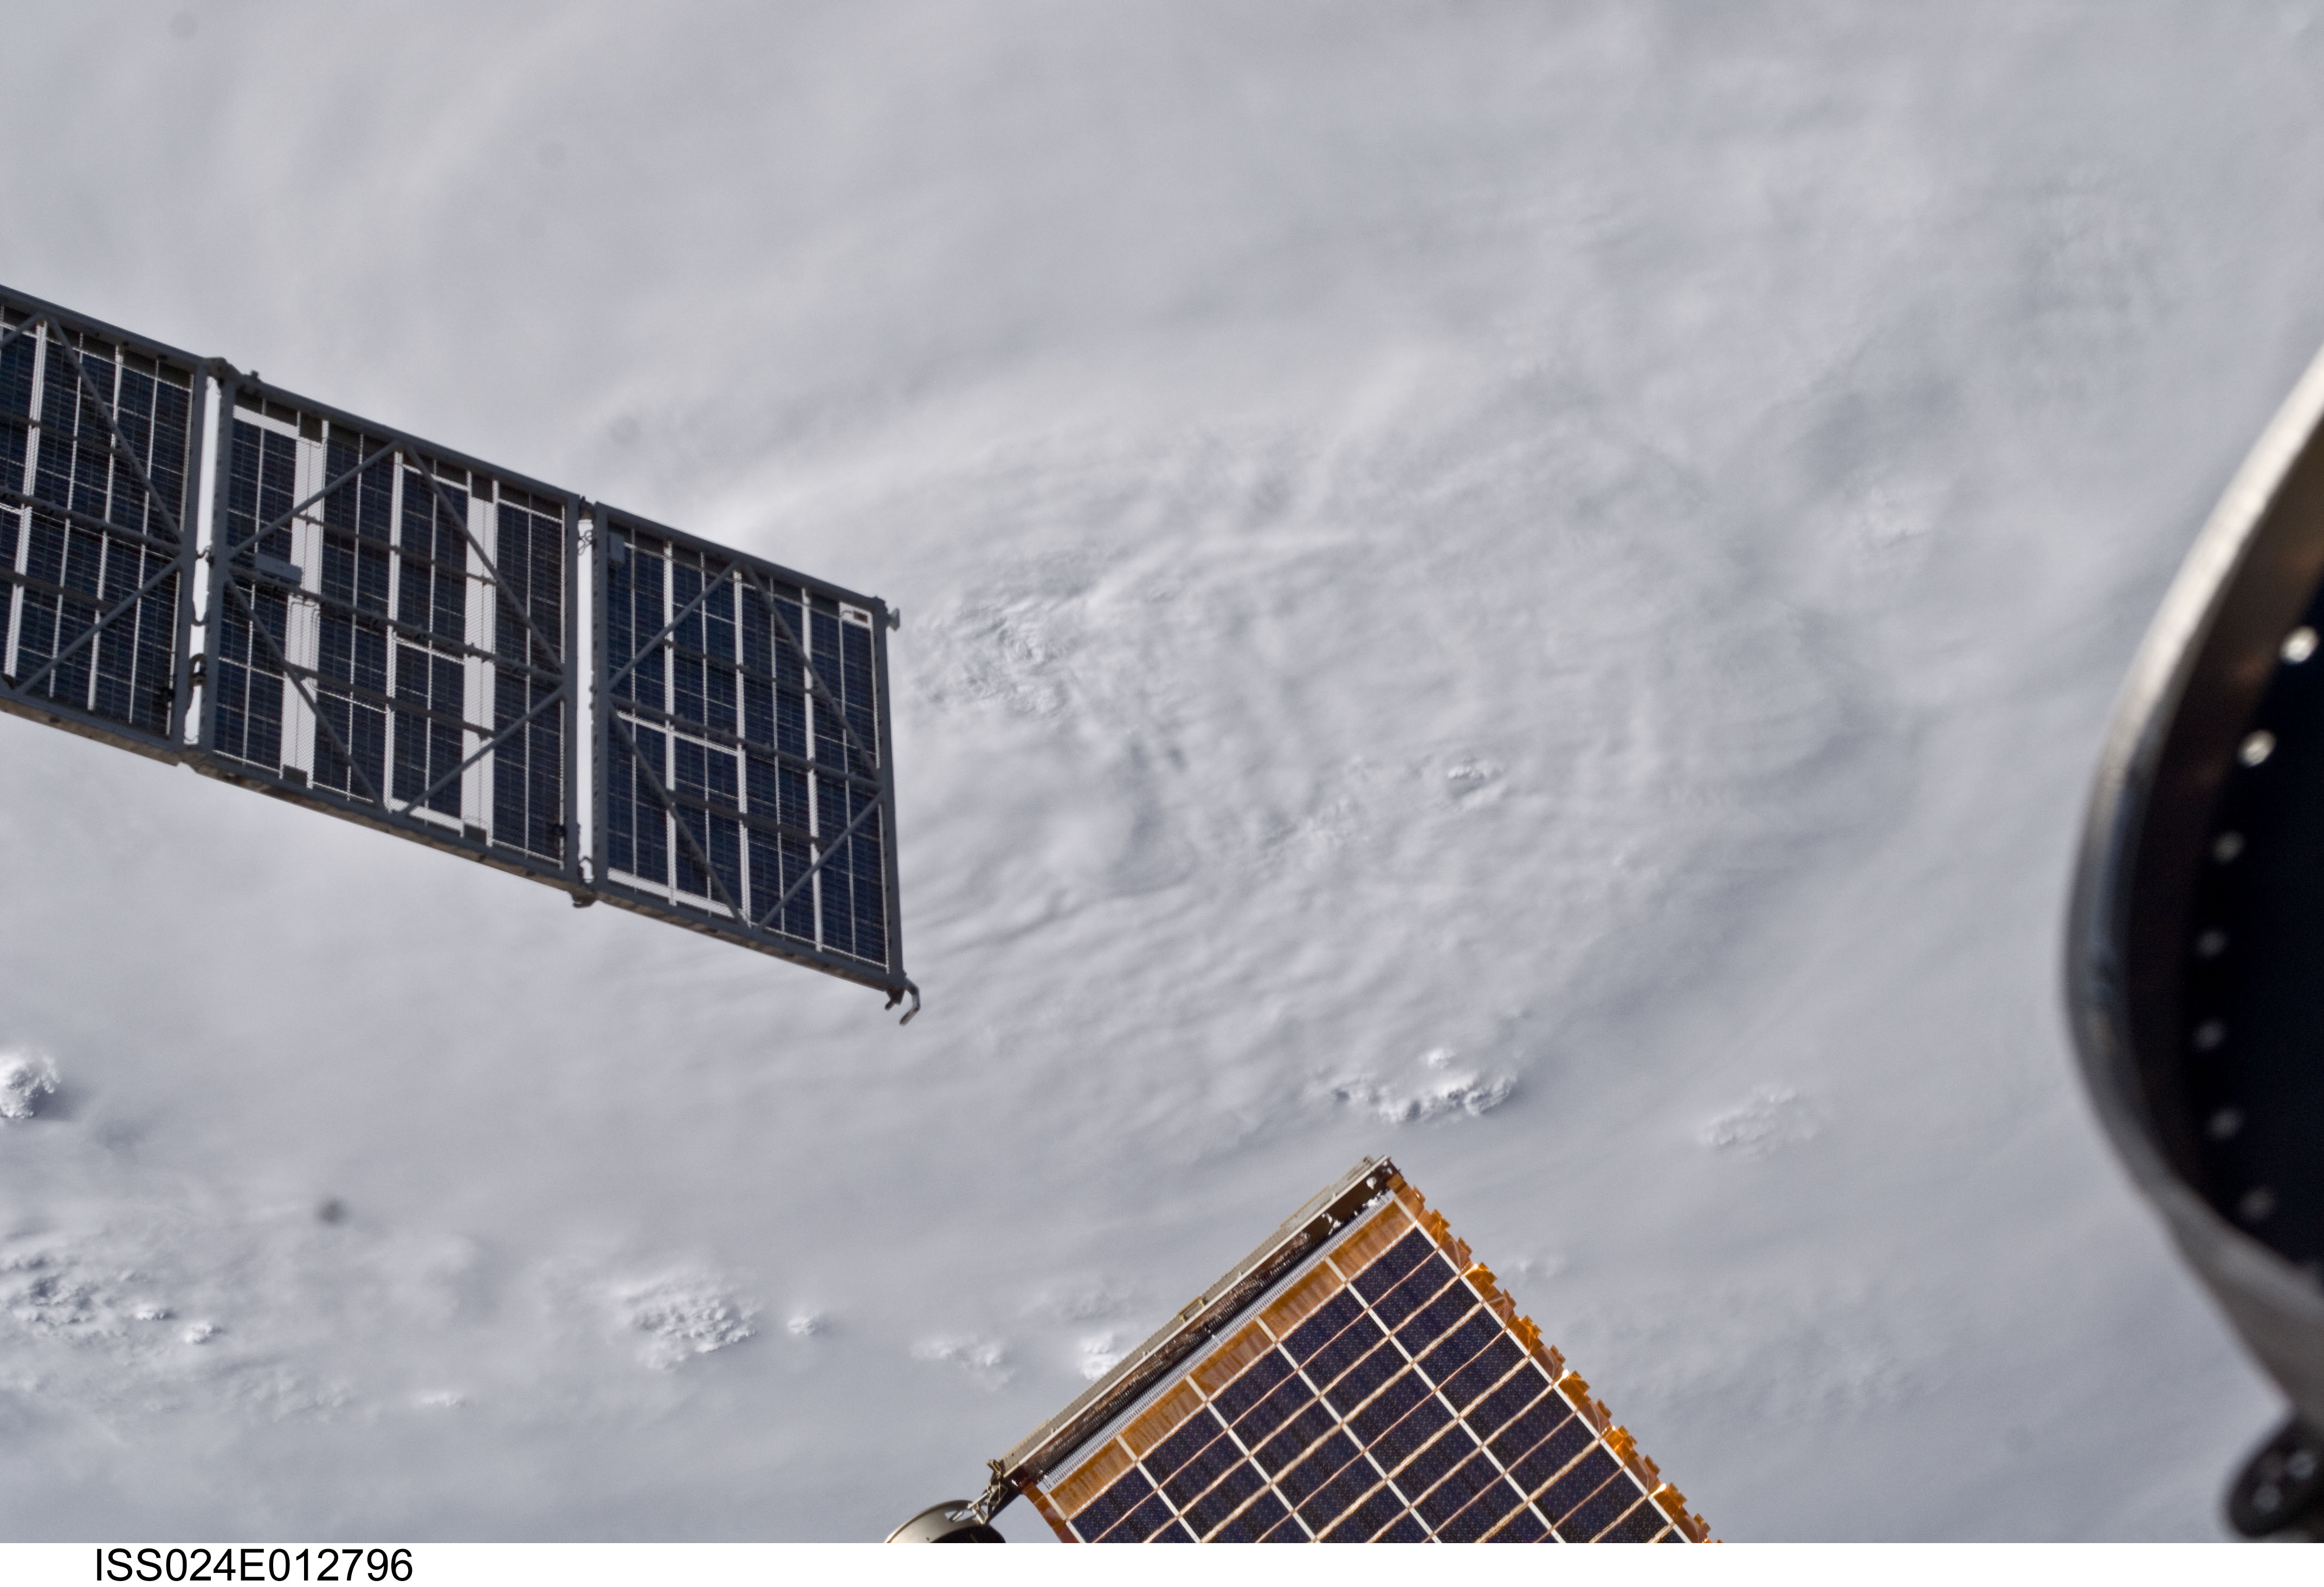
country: ATLANTIC OCEAN
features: HURRICANE EARL, CENTER WITHOUT EYE, ISS
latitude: 17.5
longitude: -59.5
